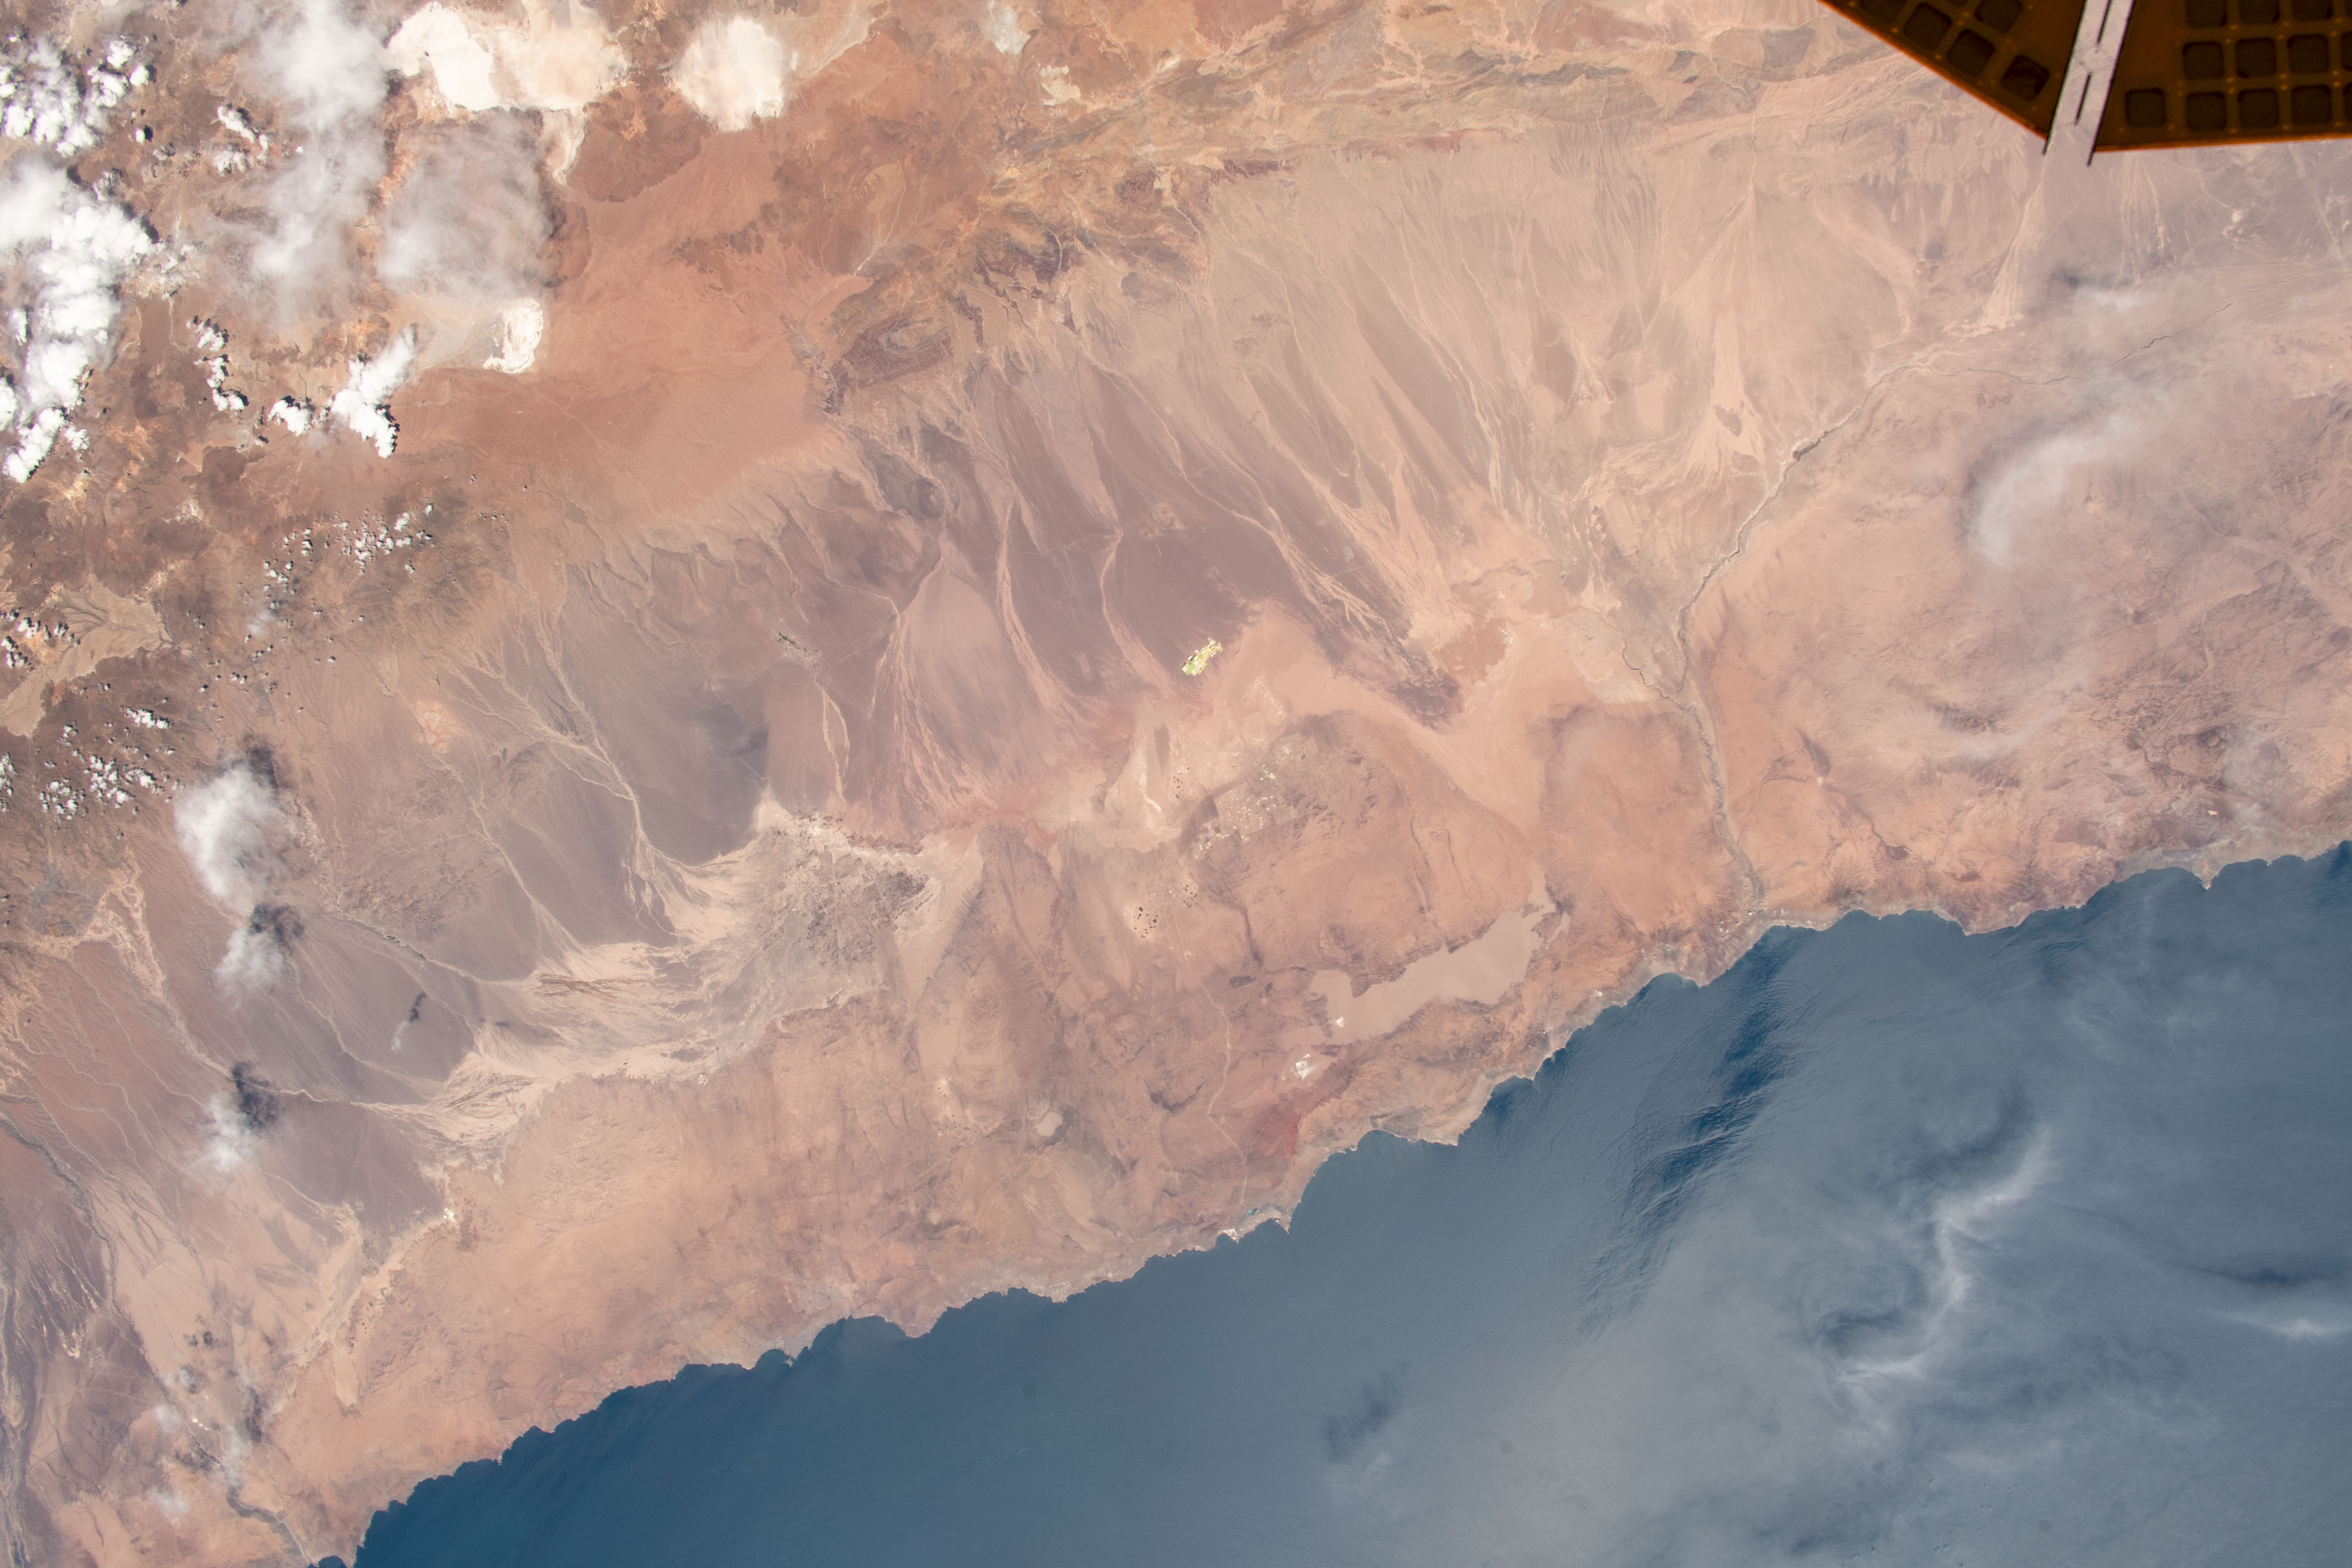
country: CHILE
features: THE ANDES, DESIERTO DE ATACAMA DESERT
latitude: -21.0
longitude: -69.5
